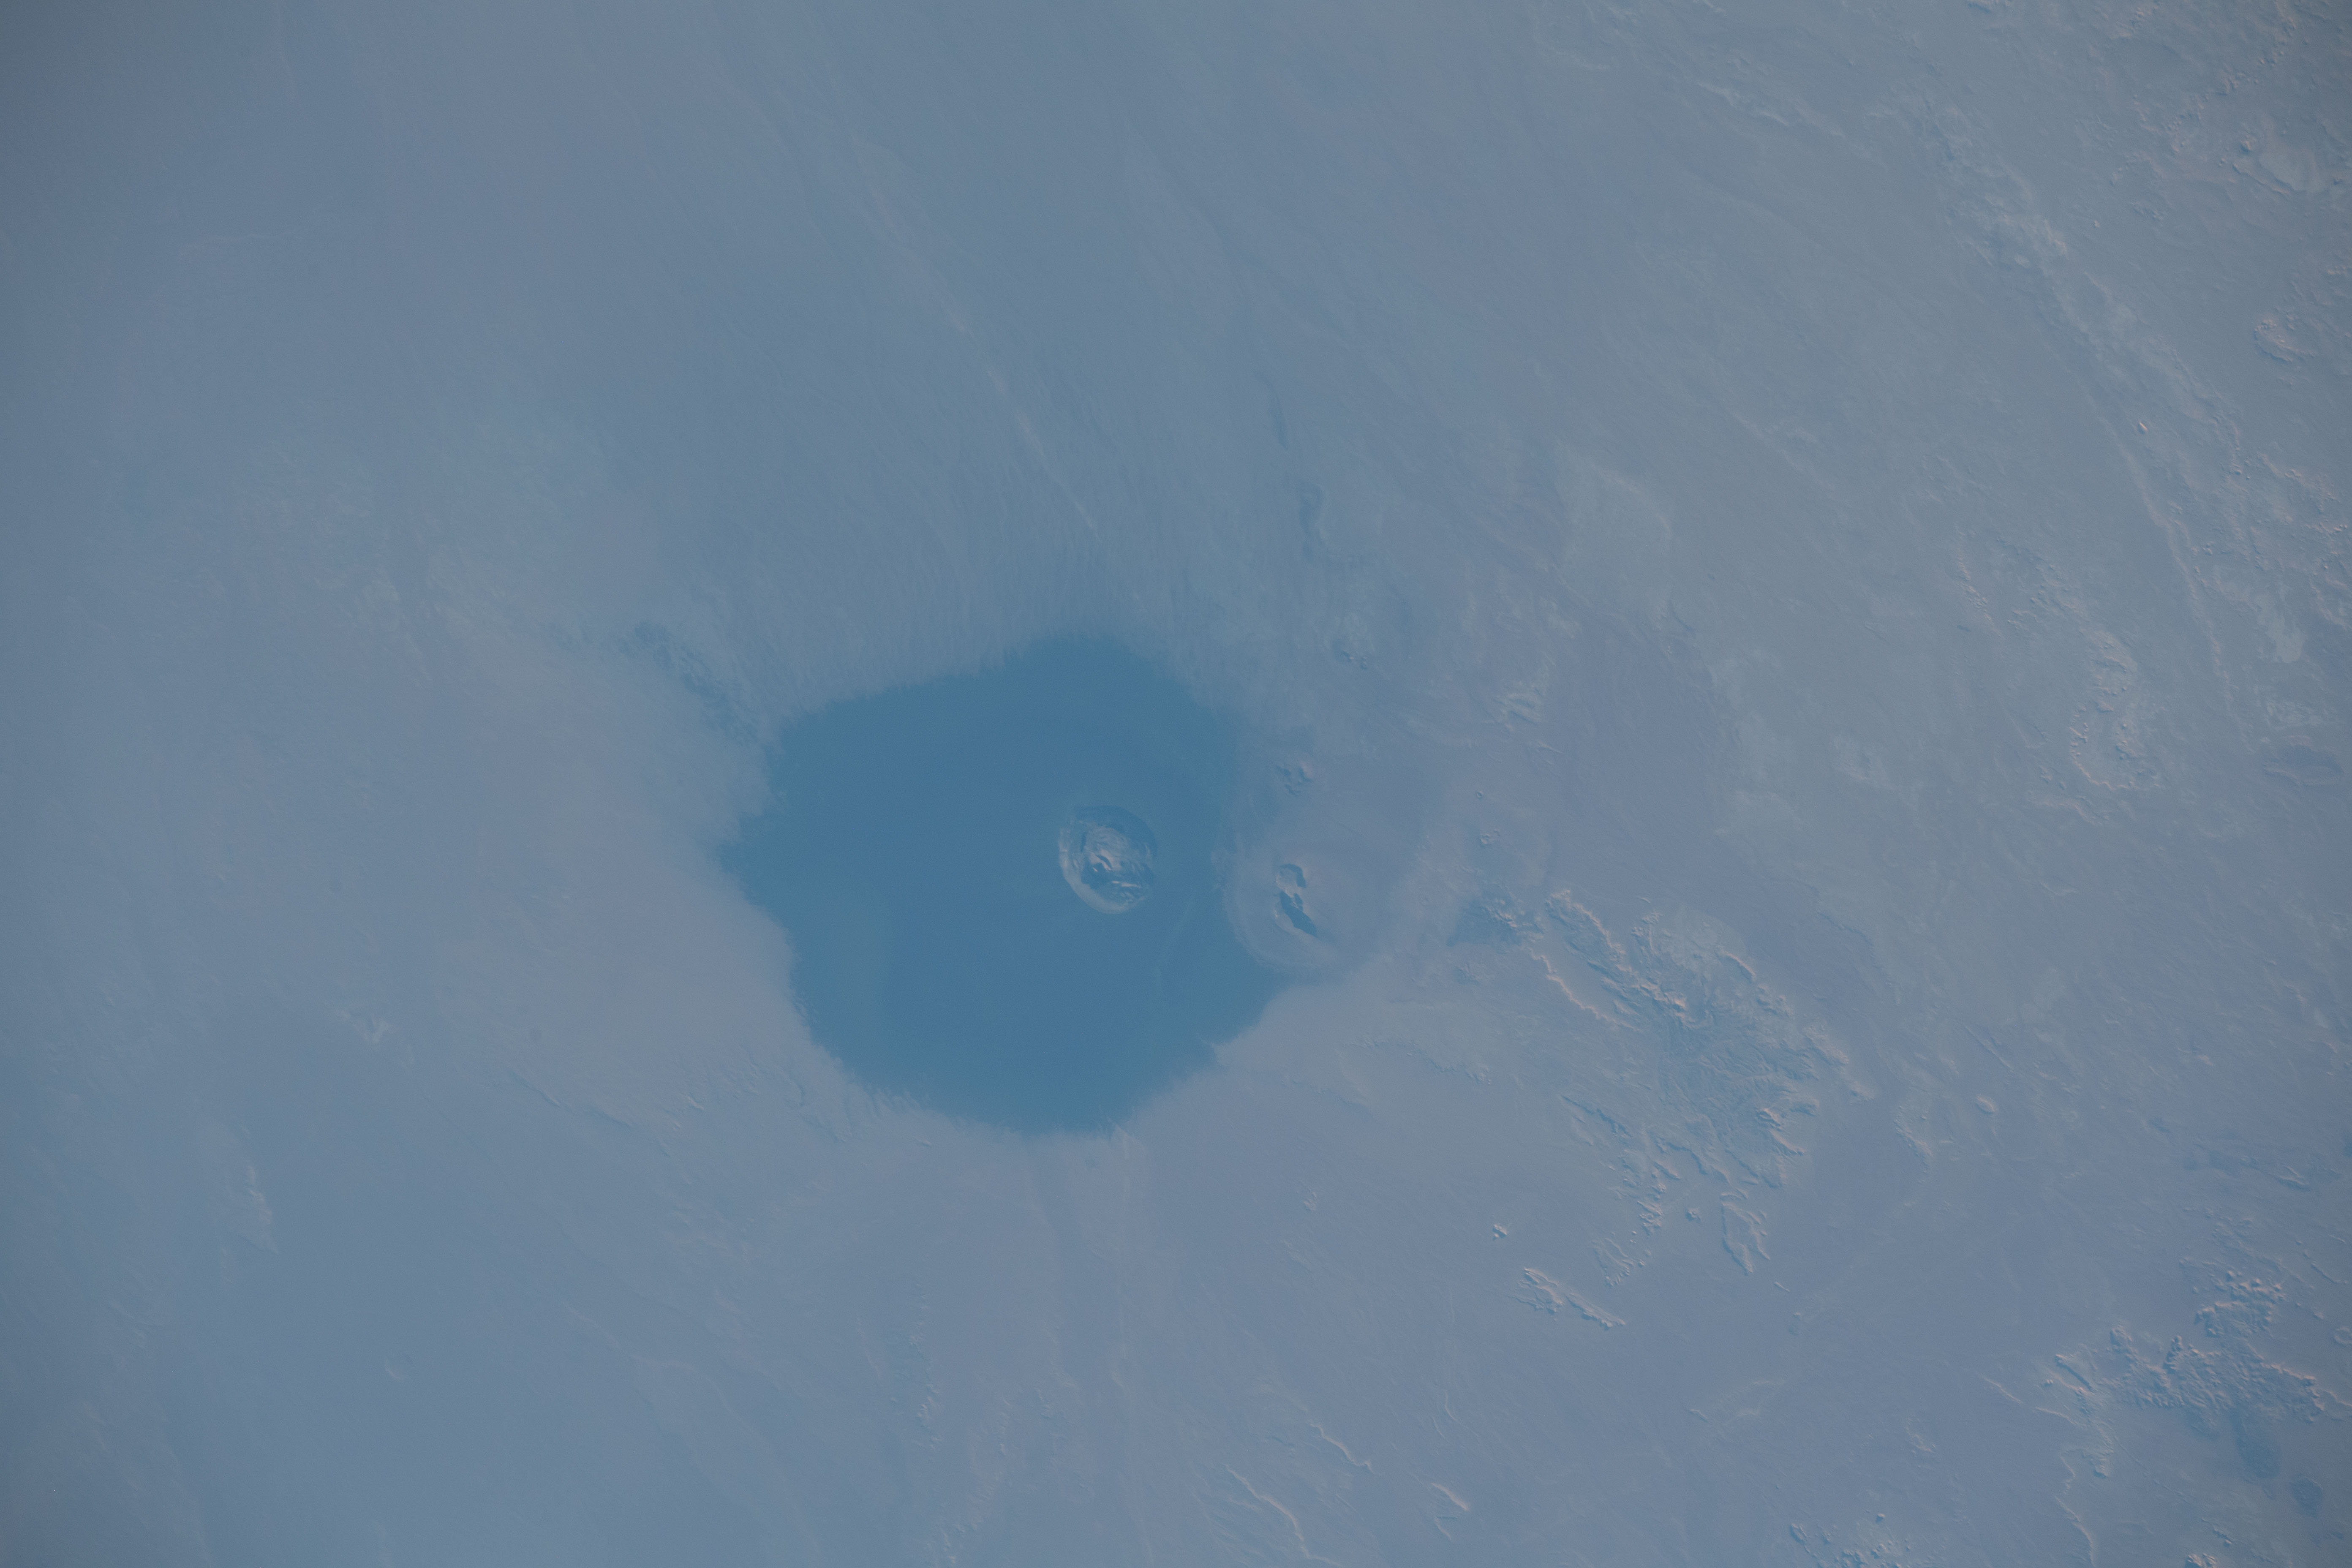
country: LIBYA
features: WAW AN NAMUS VOLCANO
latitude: 24.9
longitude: 17.8
